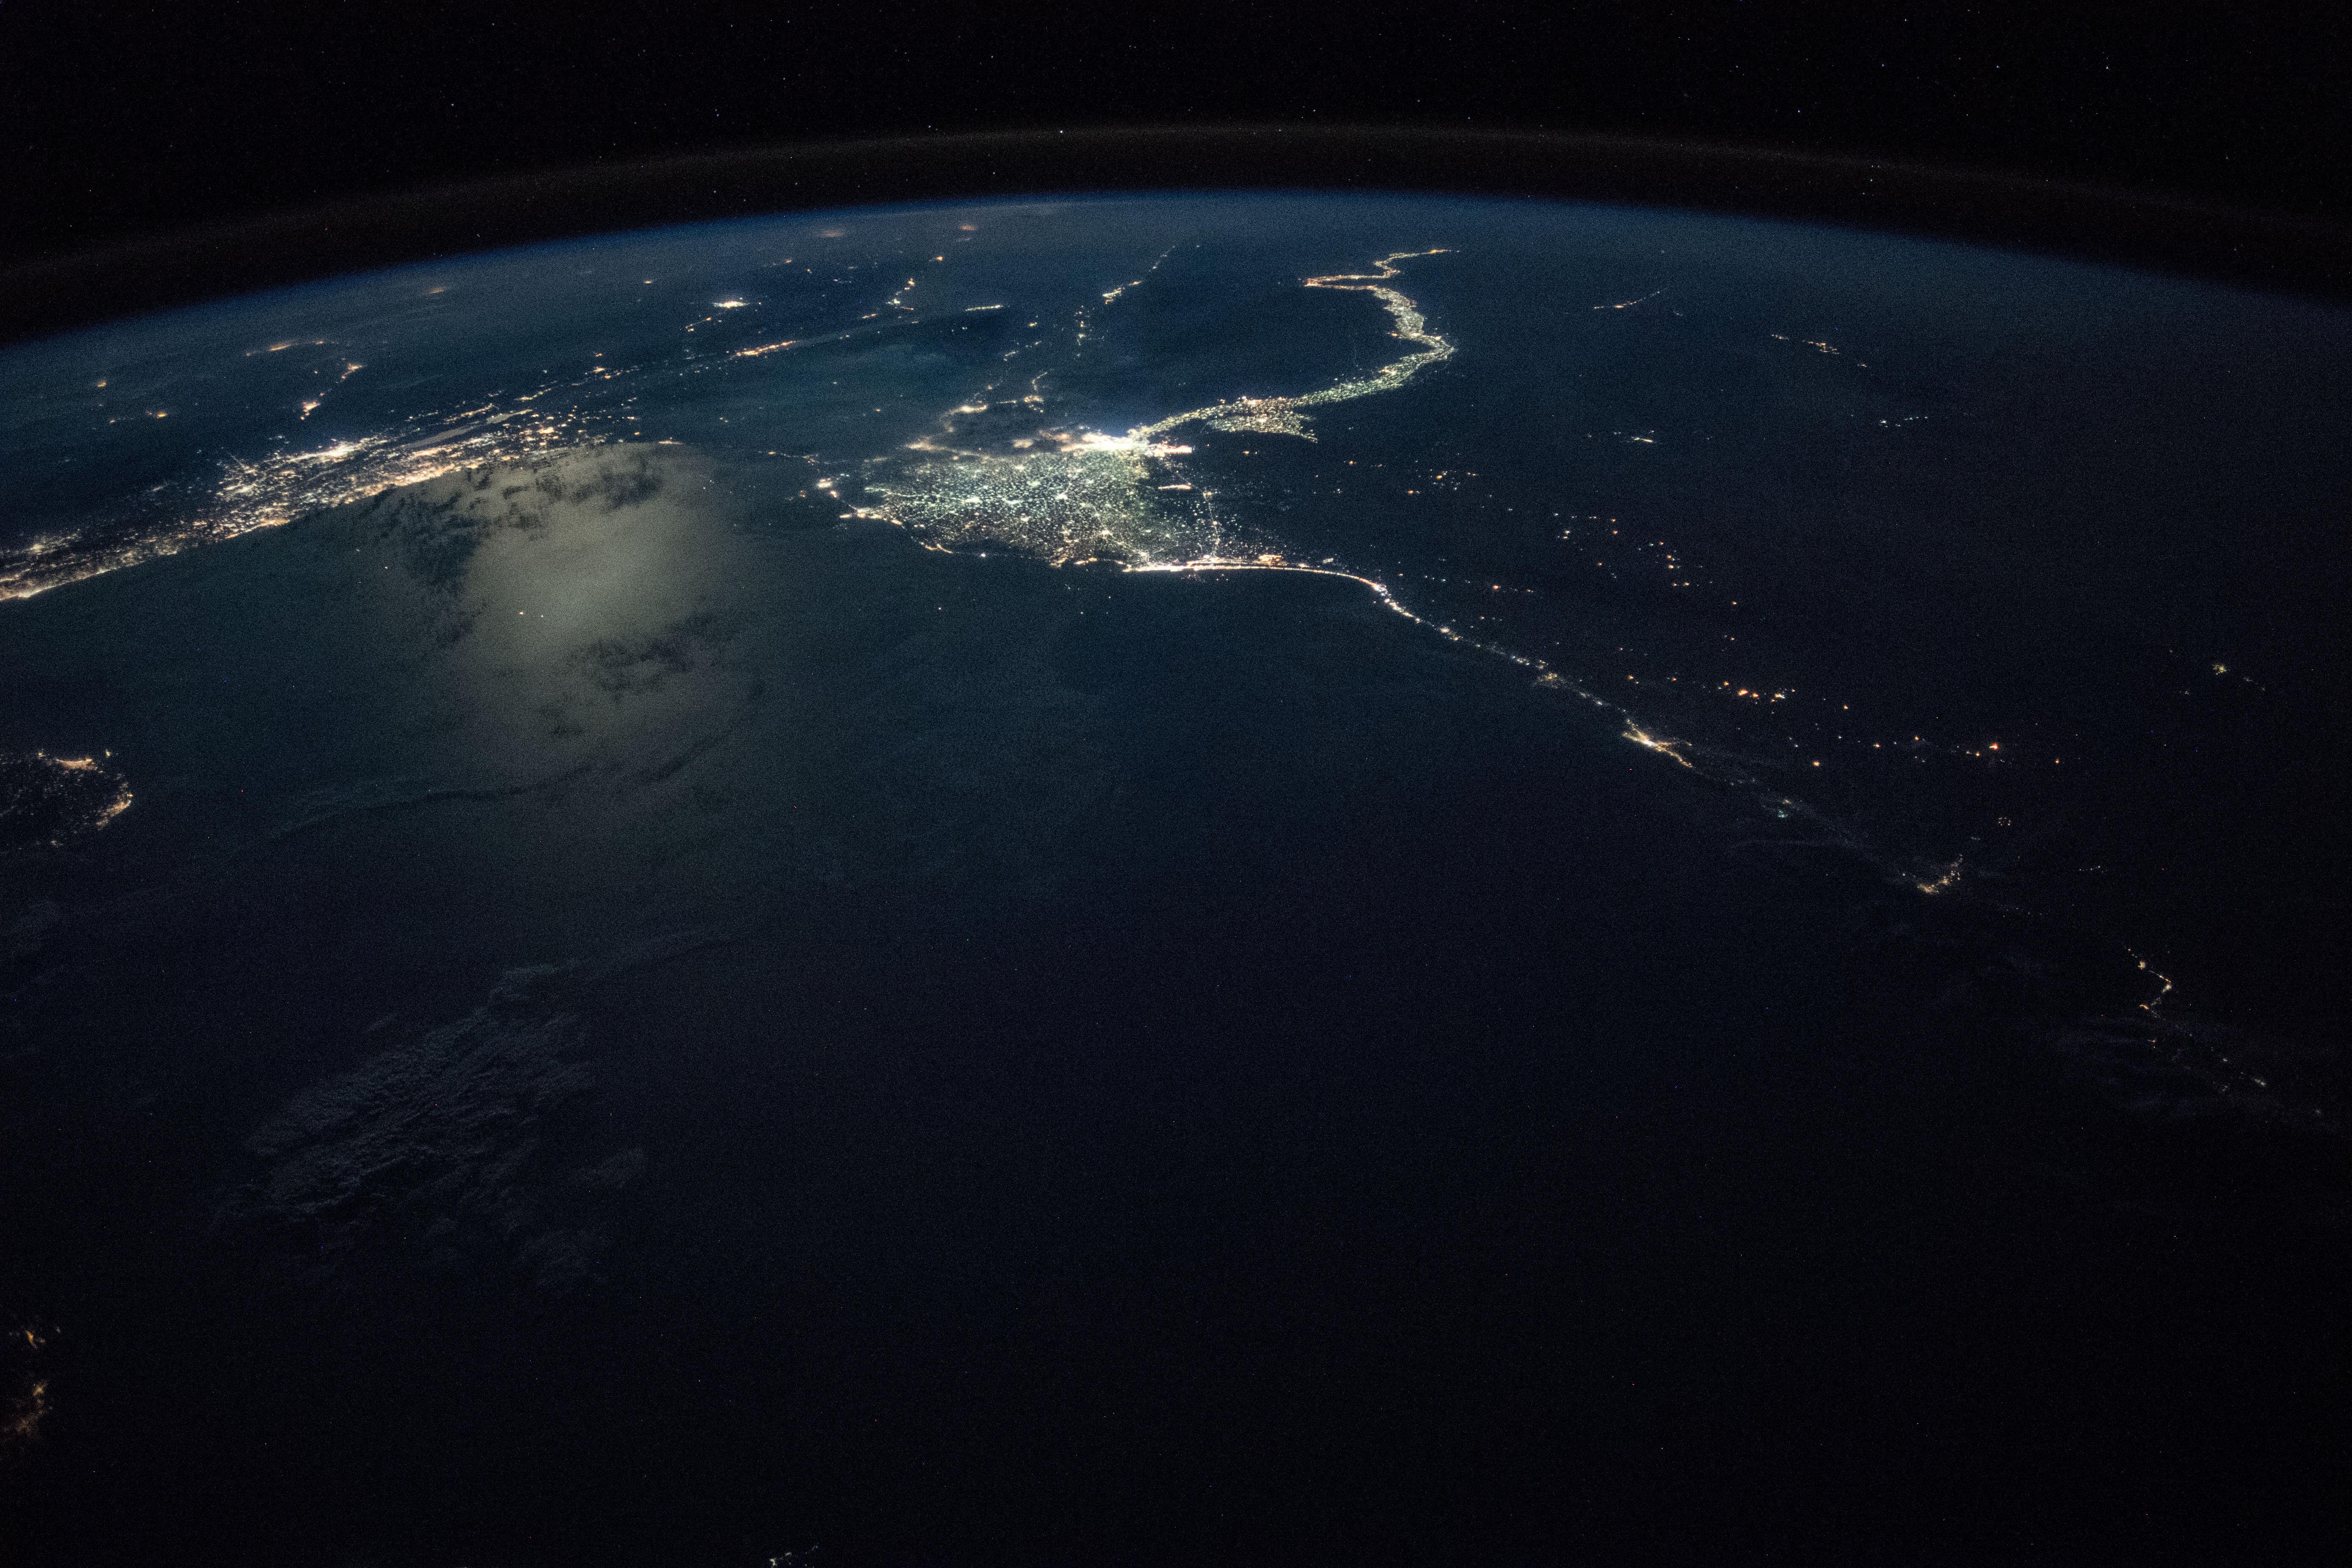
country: MEDITERRANEAN SEA
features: NILE RIVER, NILE DELTA, CAIRO CITY, ALEXANDRIA CITY, IDKU CITY, PORT SAID, GAZA STRIP, MEDITERRANEAN SEA, NIGHT, EARTH LIMB
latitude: 32.2
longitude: 29.1
